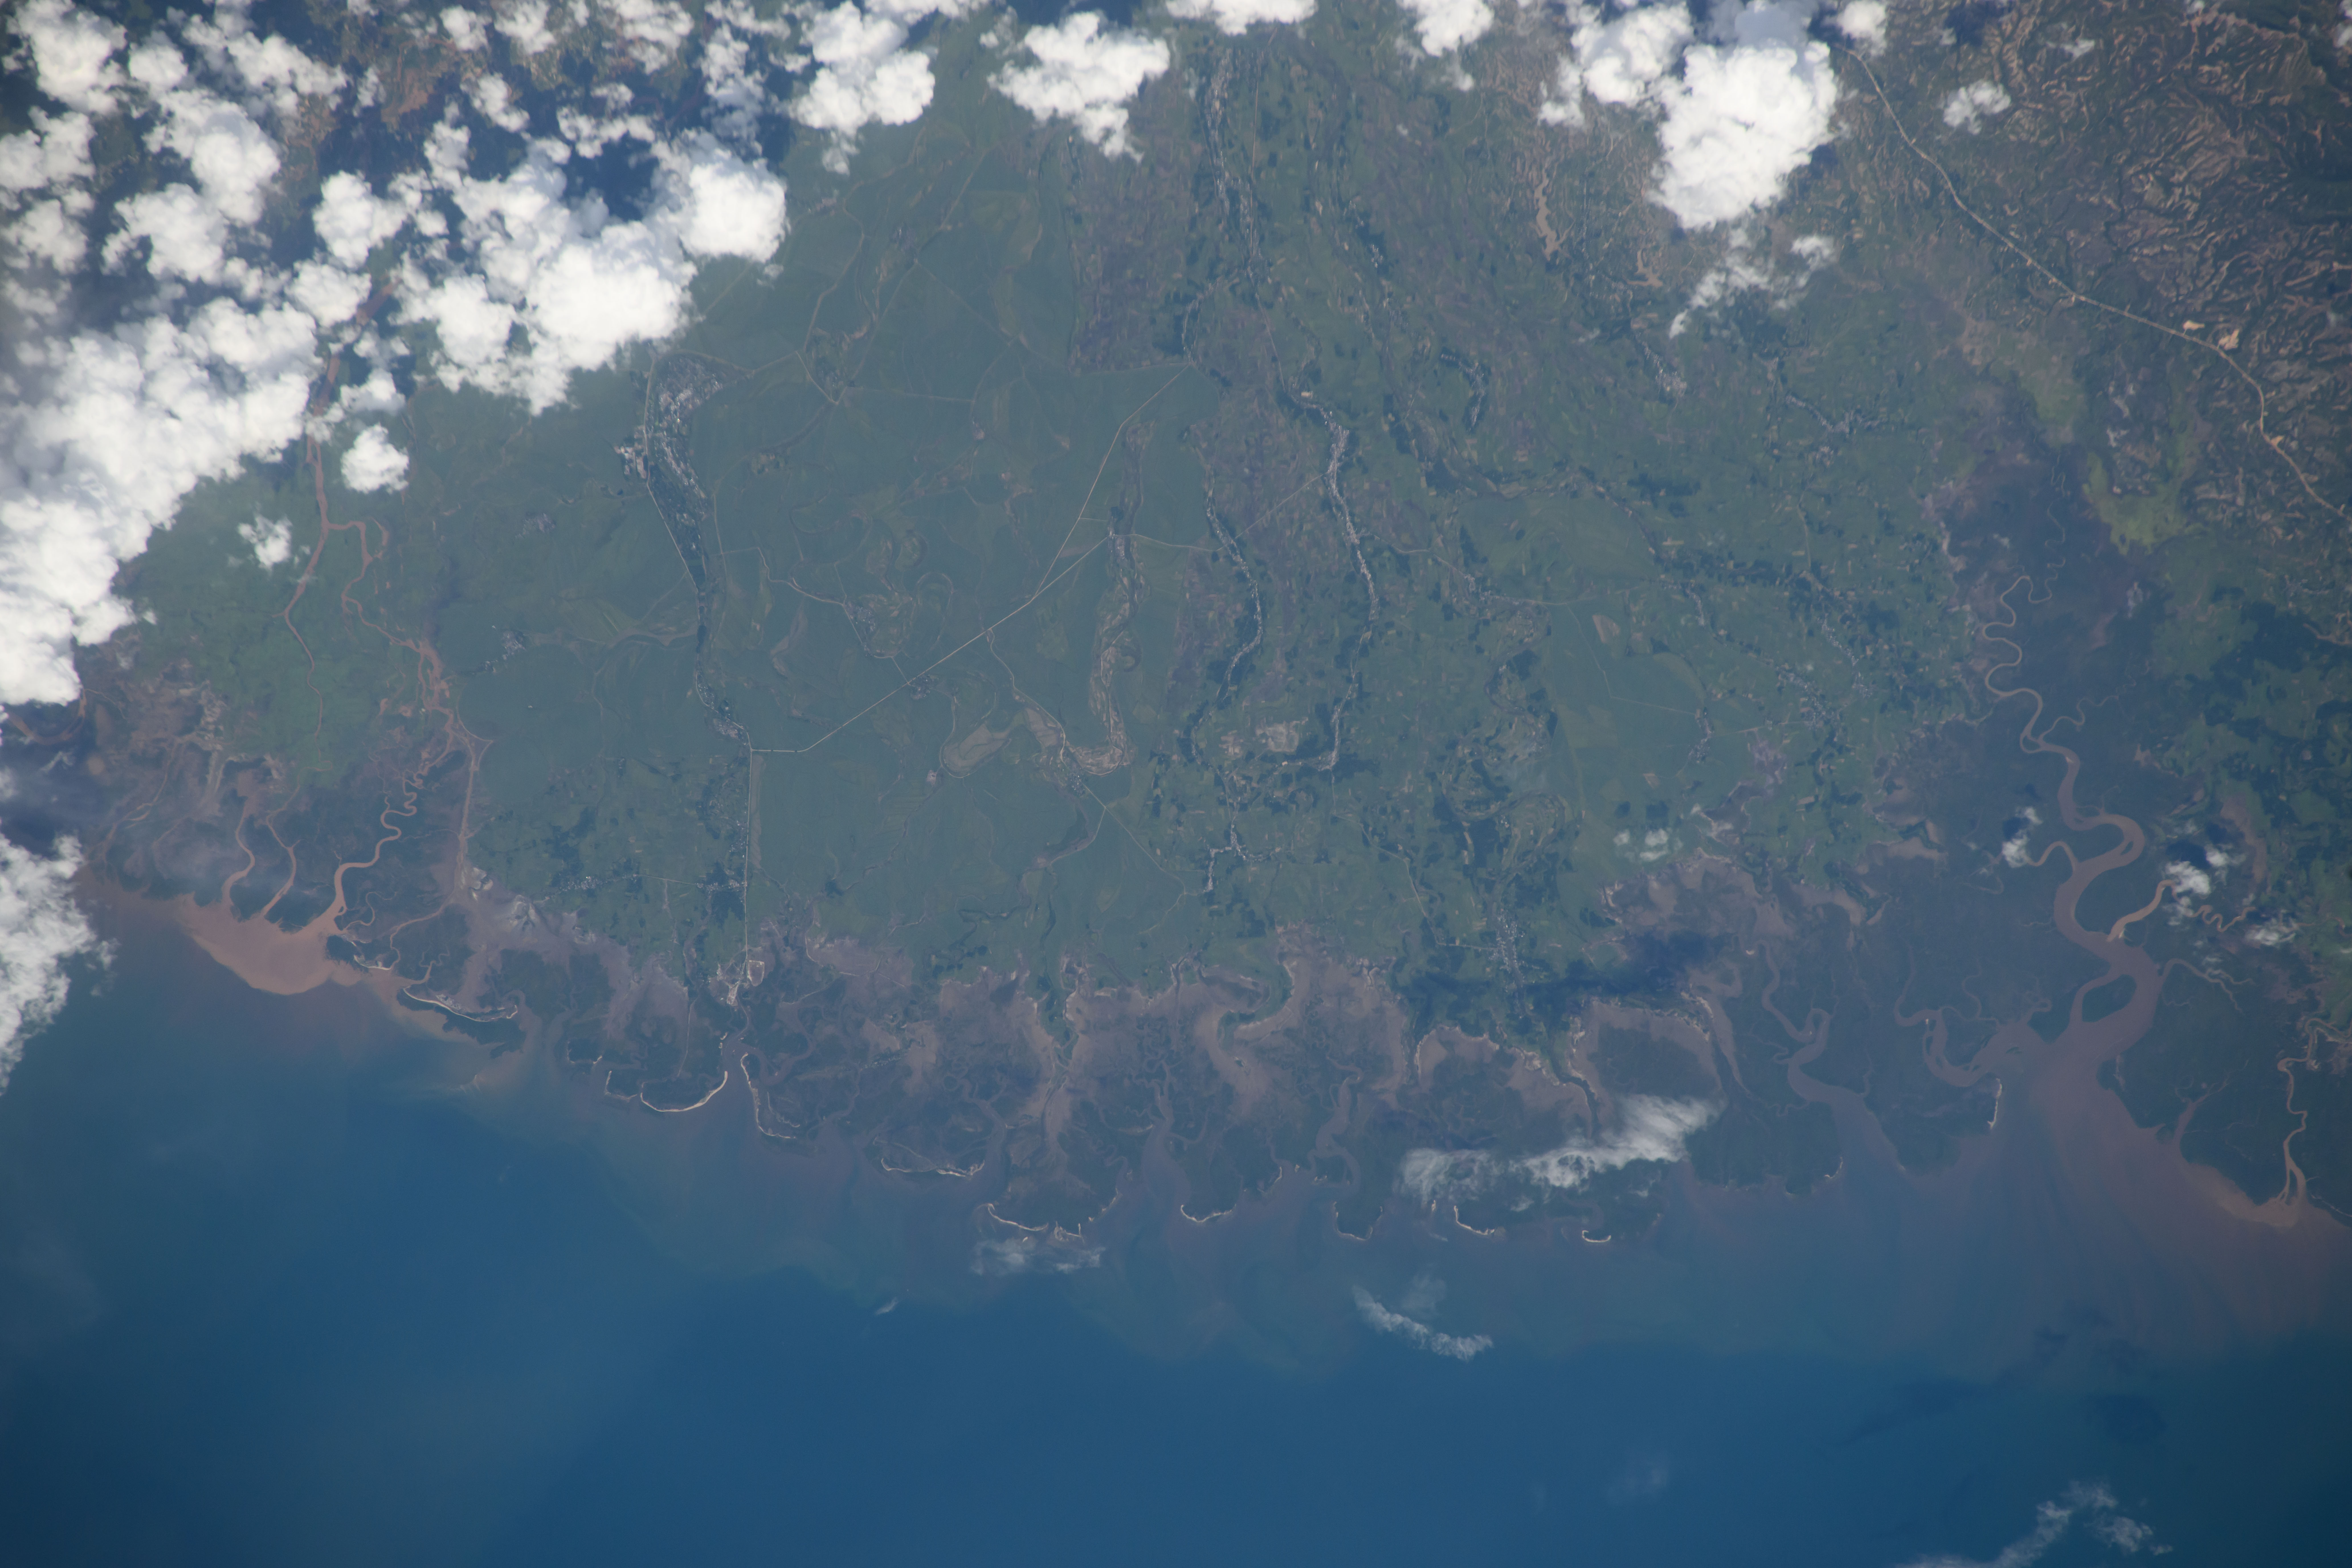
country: MADAGASCAR
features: FLOODING, AMBARO BAY, AMBODIBONARA, SIRAMA
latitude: -13.1
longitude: 48.9
